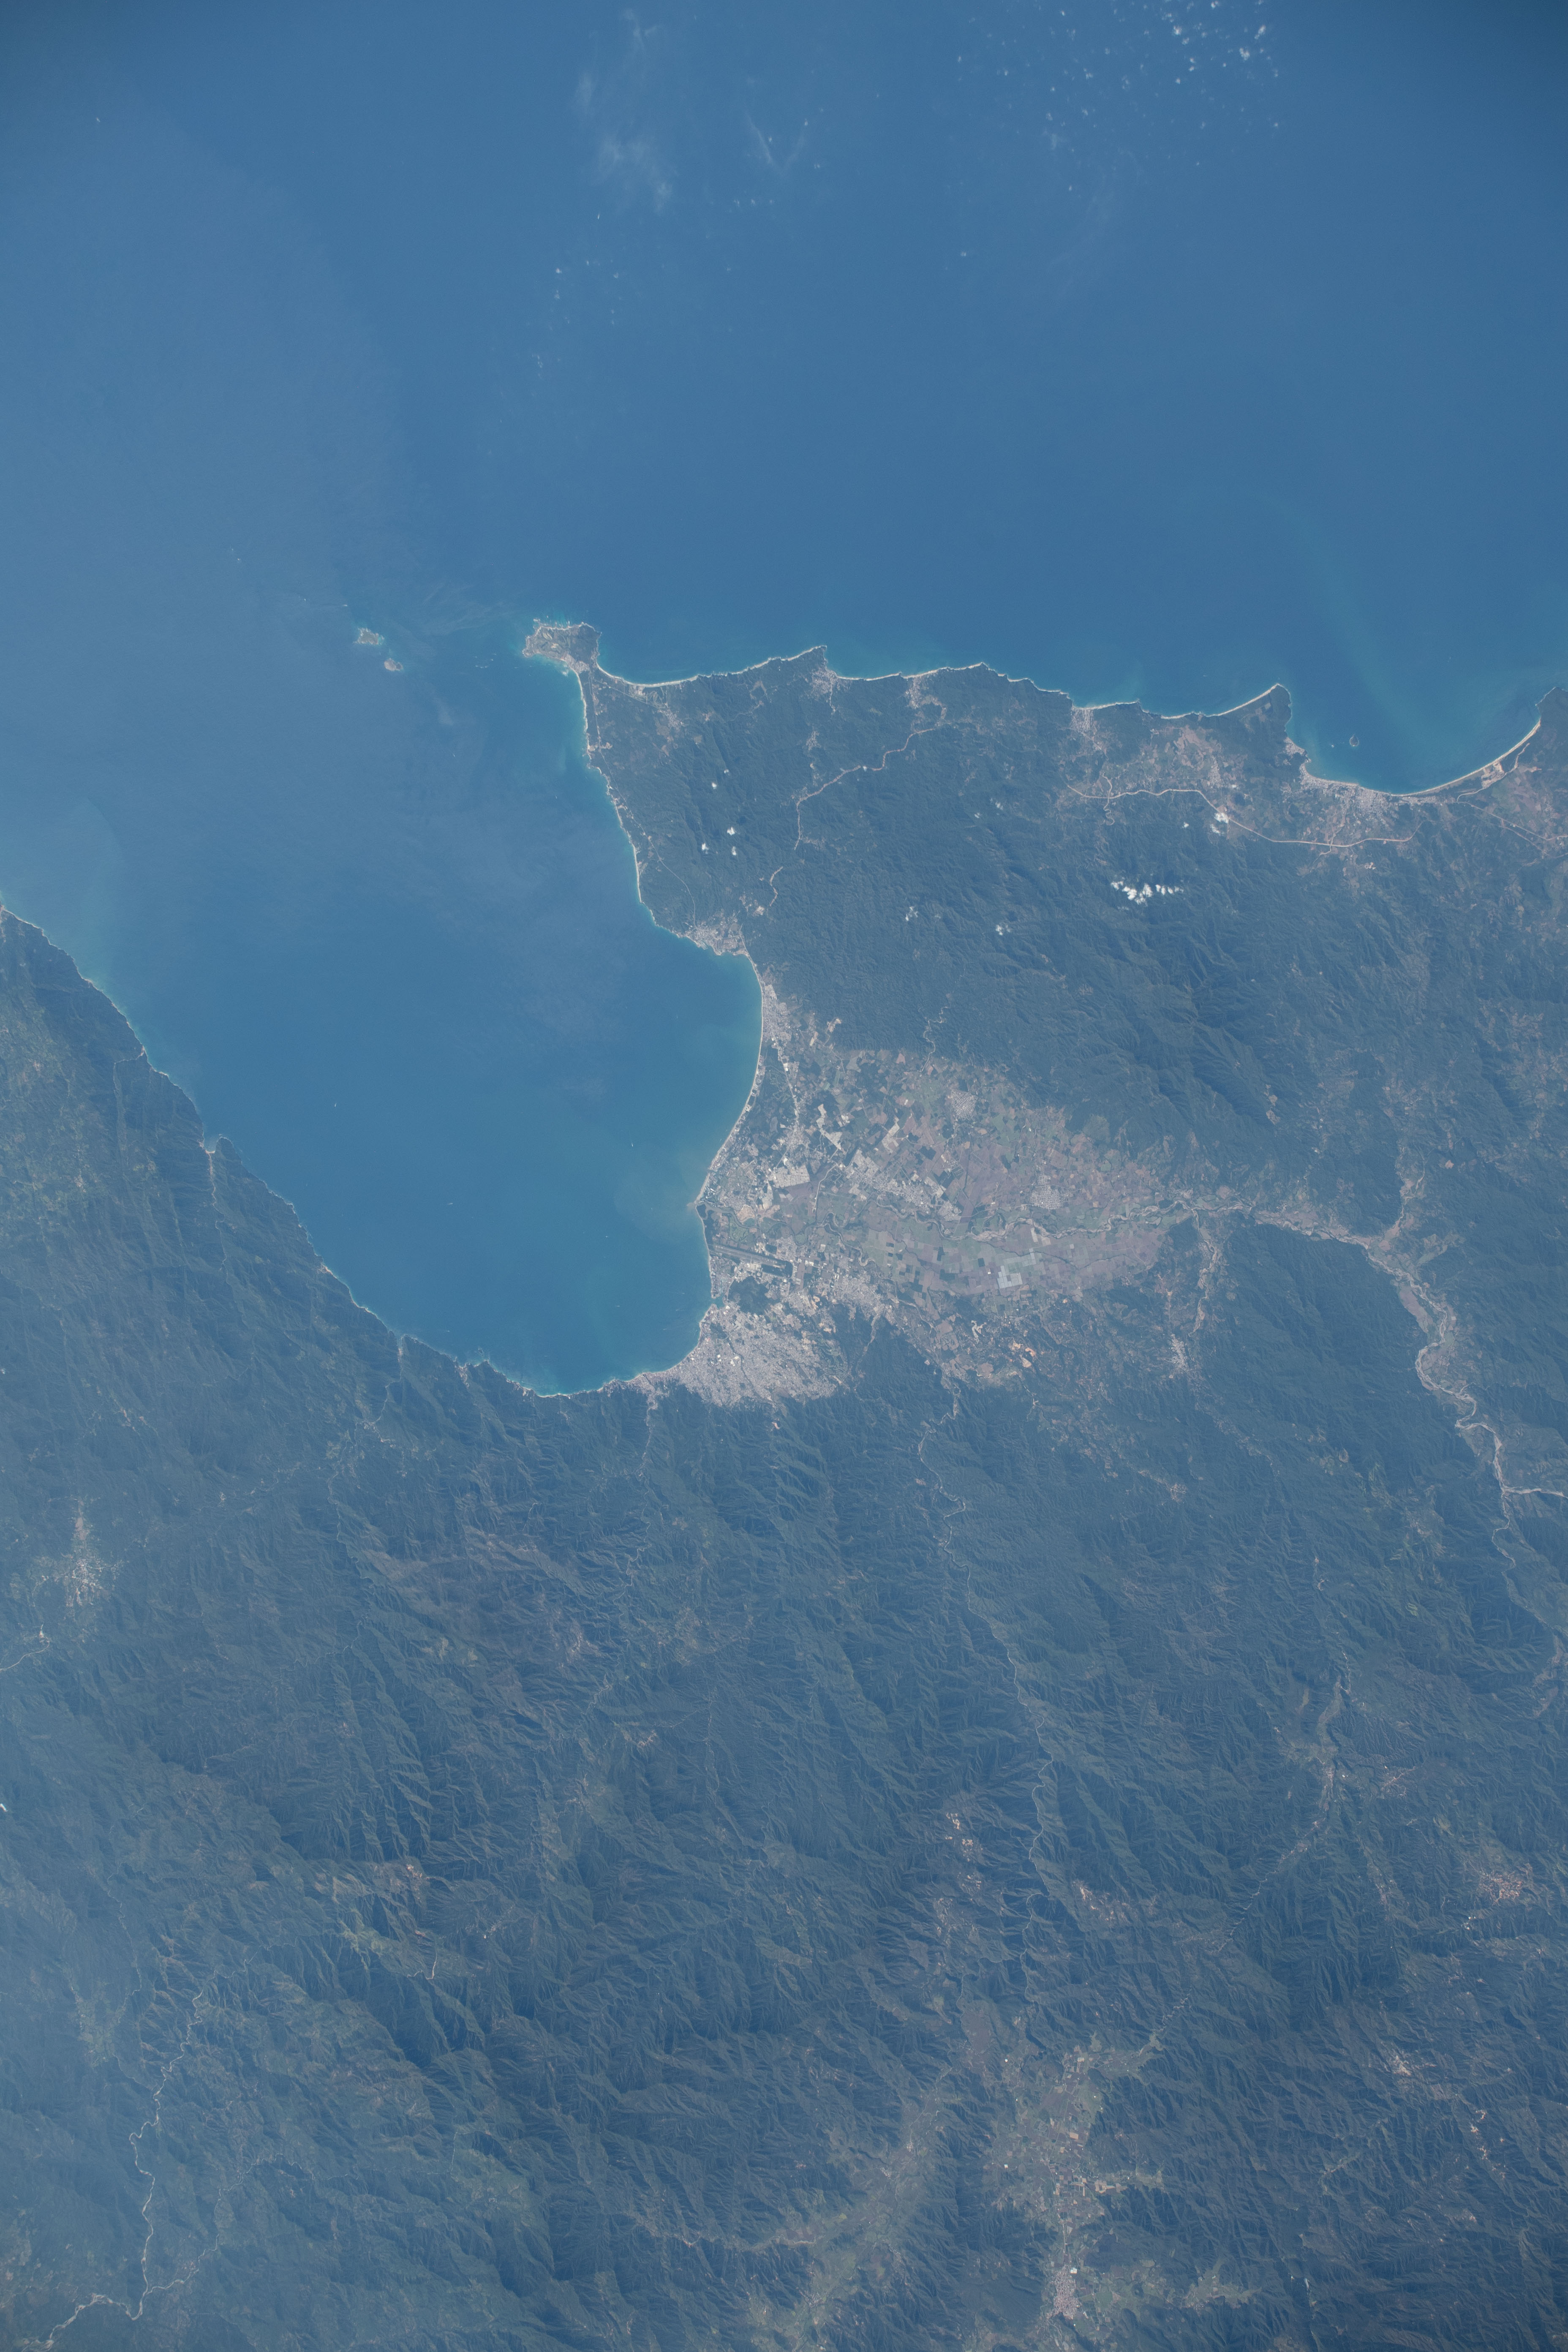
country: MEXICO
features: BANDERAS BAY, COAST, PUERTO VALLARTA
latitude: 20.7
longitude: -105.3
